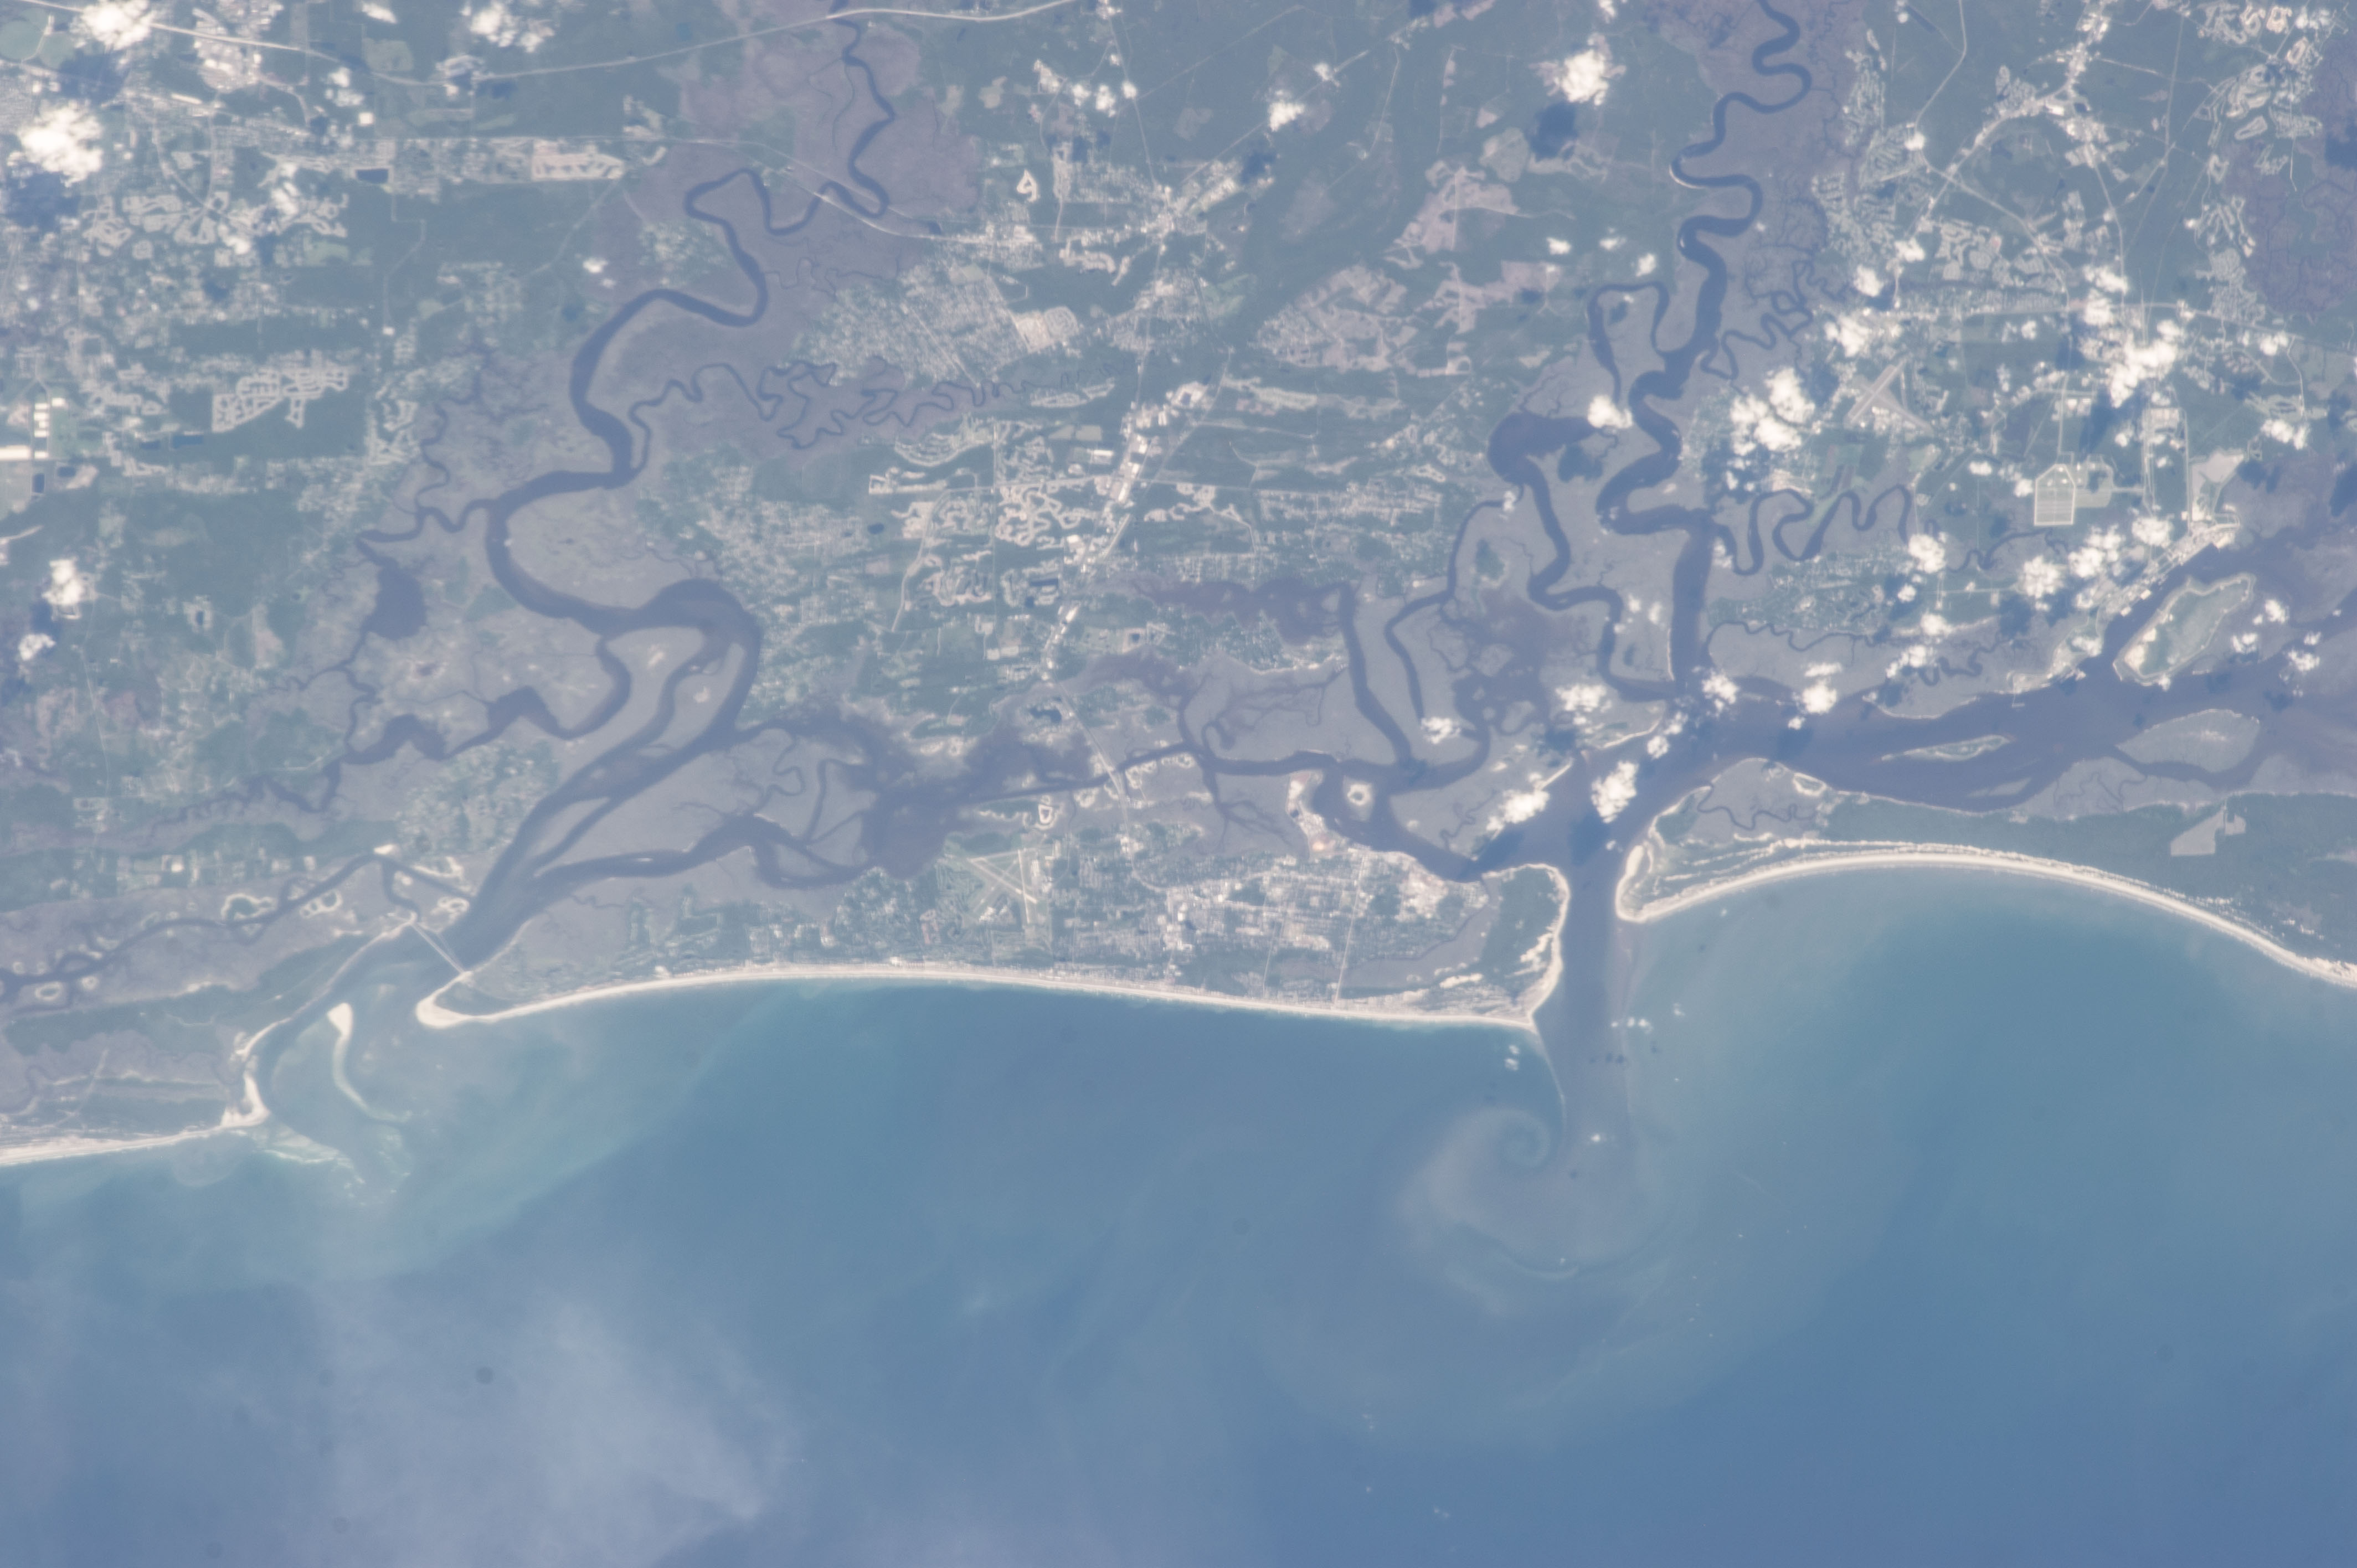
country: USA-FLORIDA
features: ATLANTIC O., FERNANDINA BEACH, ST MARYS R., NASSAU R., SED., WETLANDS, TOWNS
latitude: 30.6
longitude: -81.5
